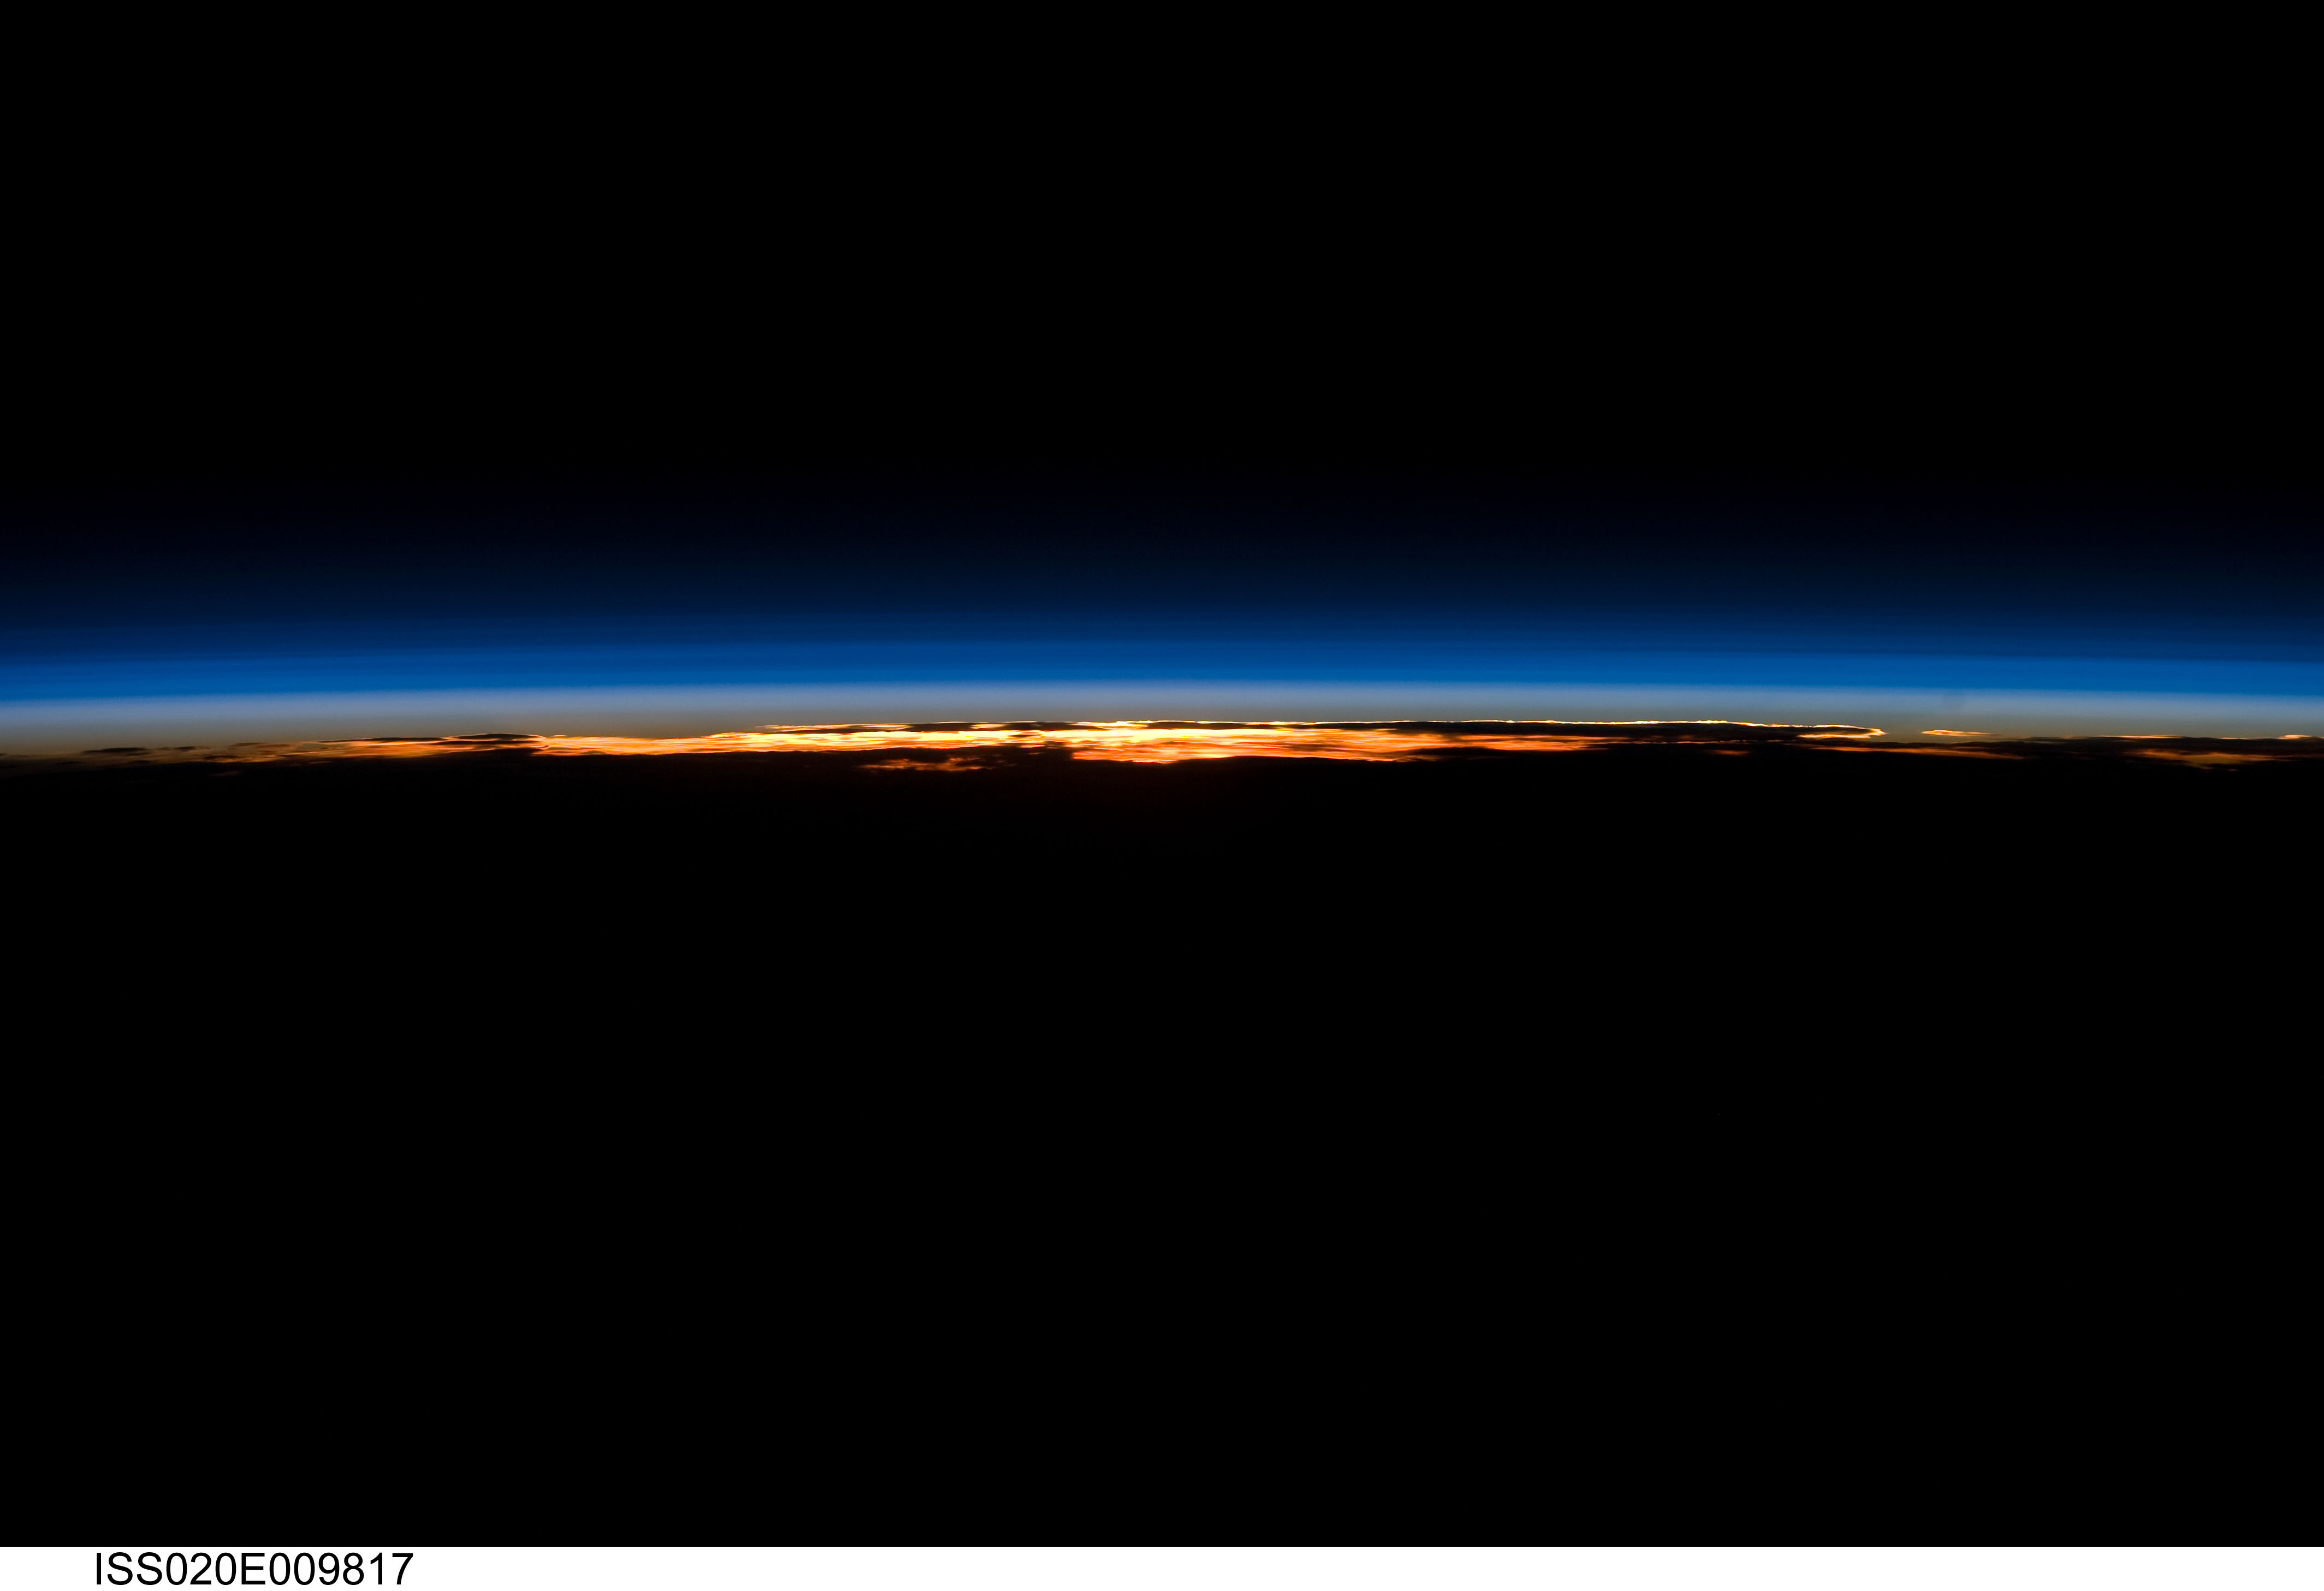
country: ATLANTIC OCEAN
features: ATMOSPHERIC LIMB, SUNSET
